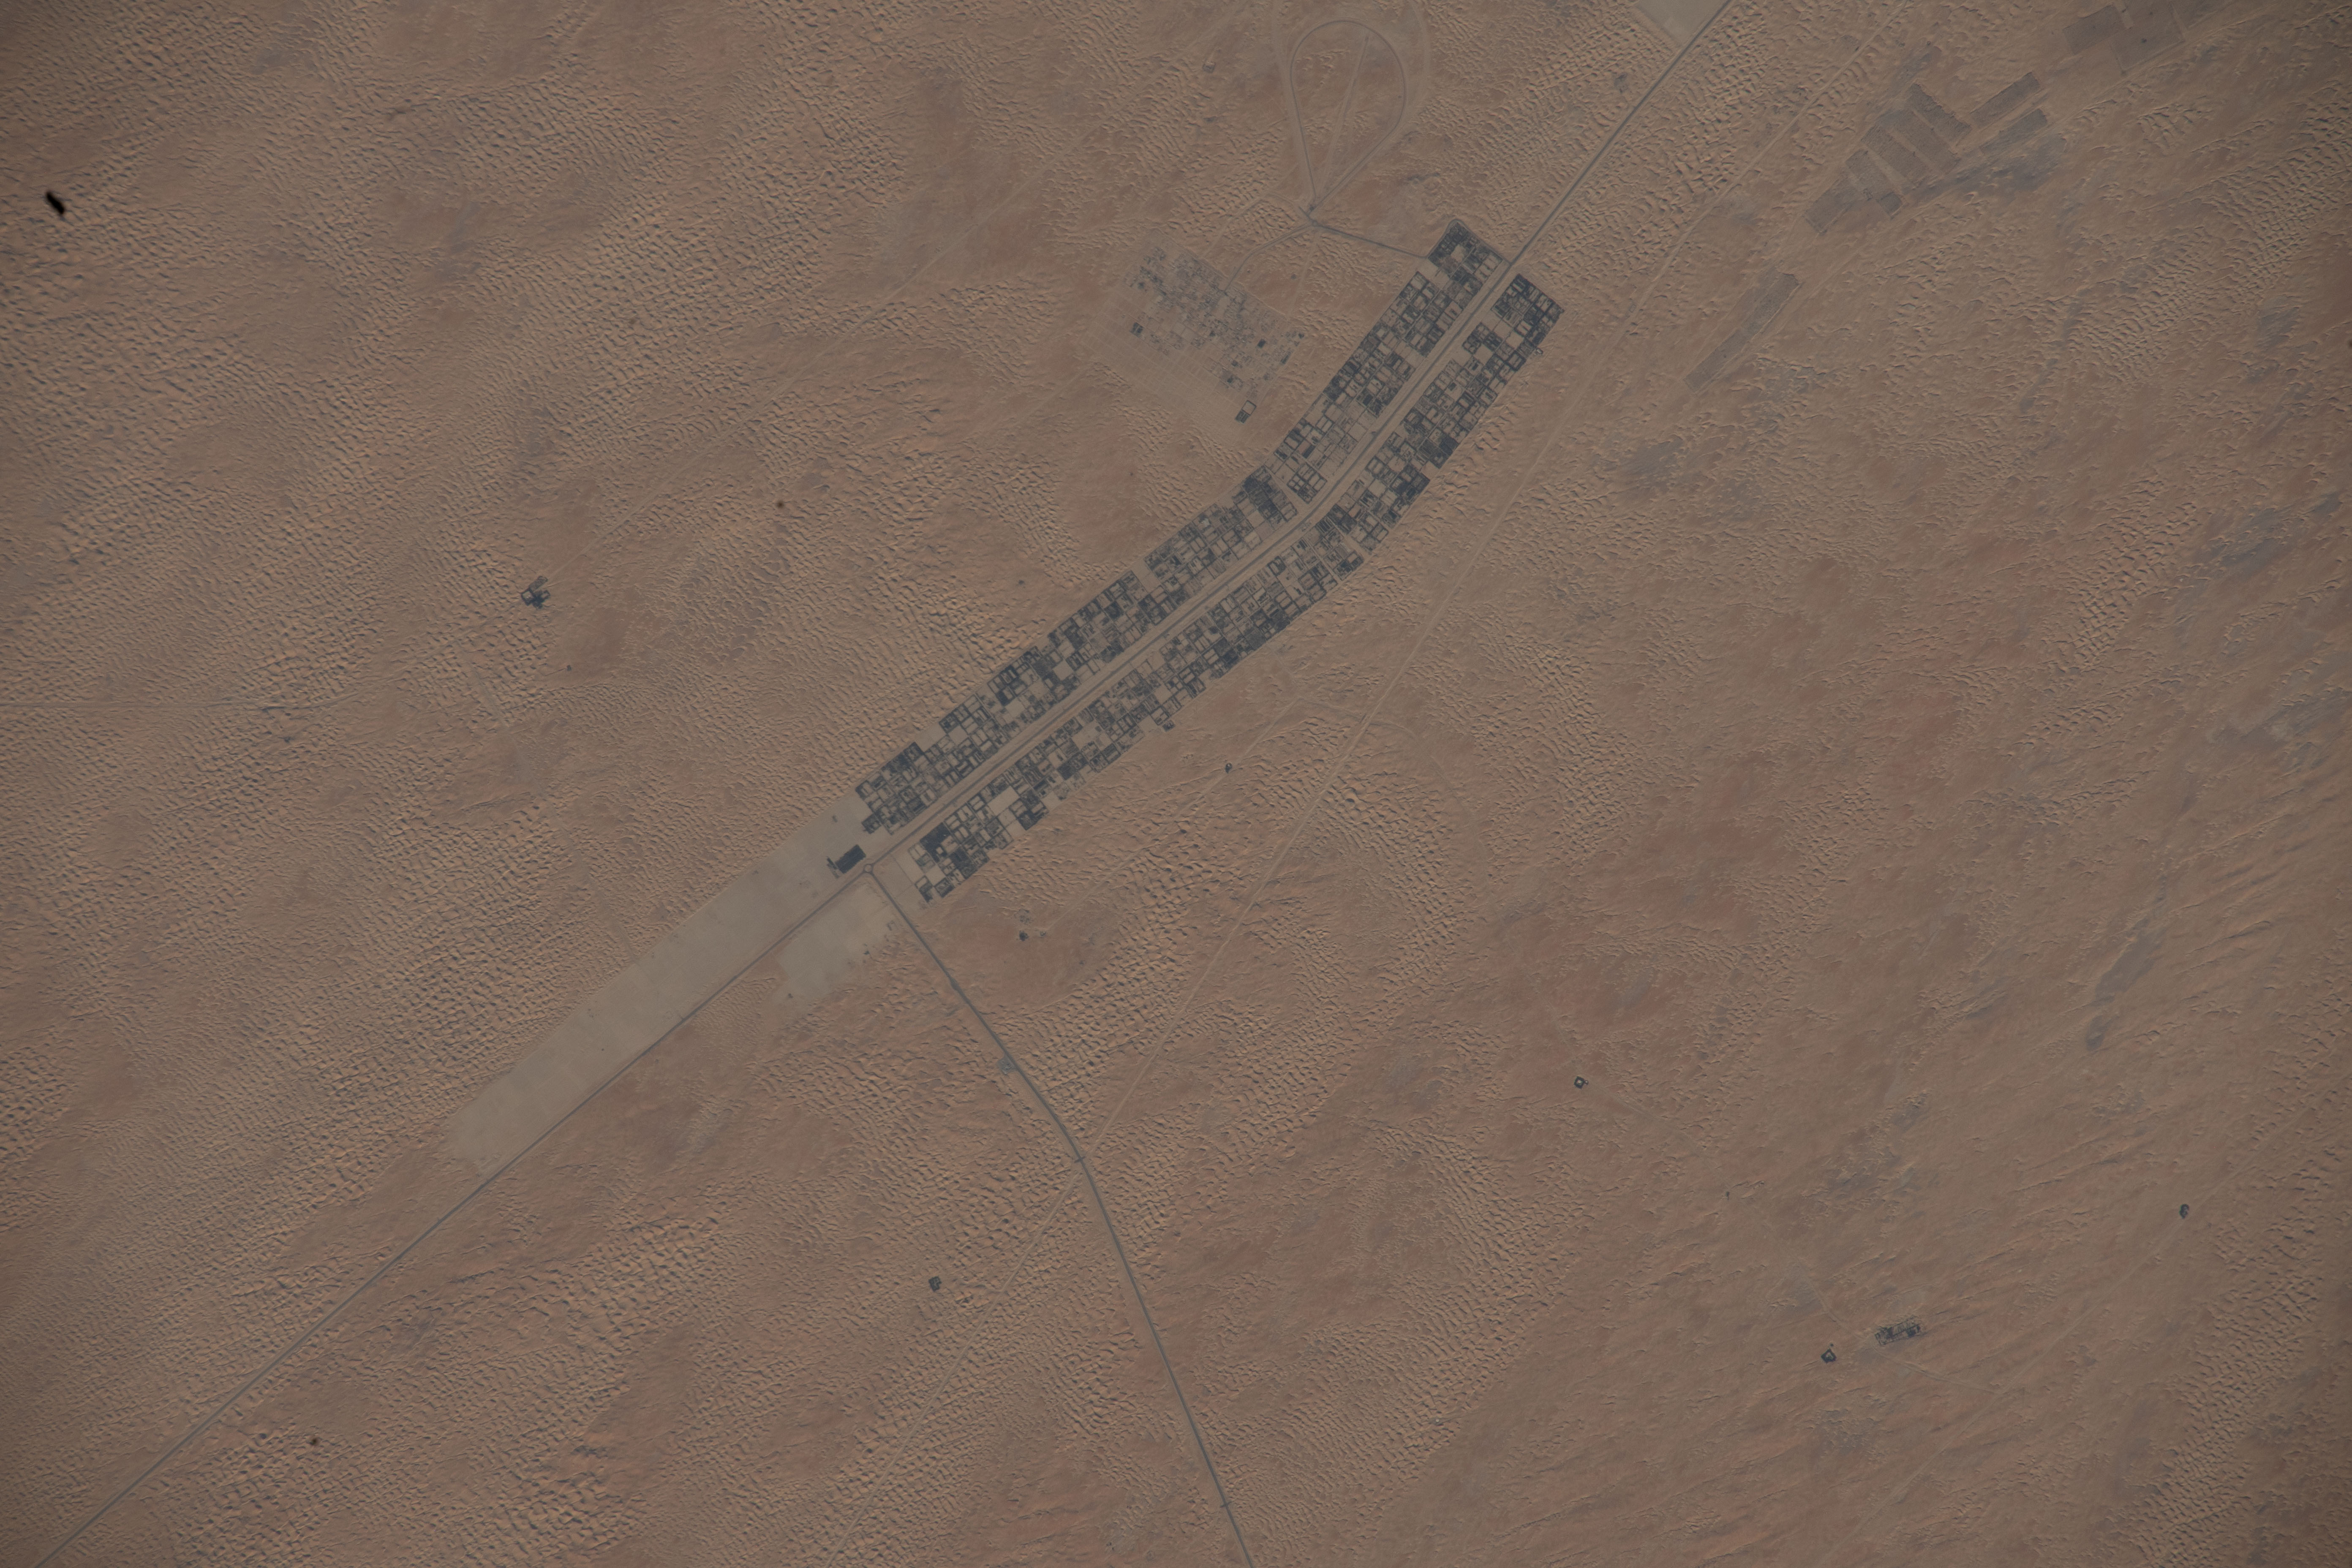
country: UNITED_ARAB_EMIRATES
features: UNITED ARAB EMIRATES,ABU DHABI,DESERT COMMUNITY,UNITED ARAB EMIRATES, GHAYATHI, MADINAT ZAYED - GHAYATHI RD, RUWAIS - GHAYATHI - ARADA RD,GHAYATHI, E13 HIGHWAY, E15 HIGHWAY
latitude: 23.7
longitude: 52.9
